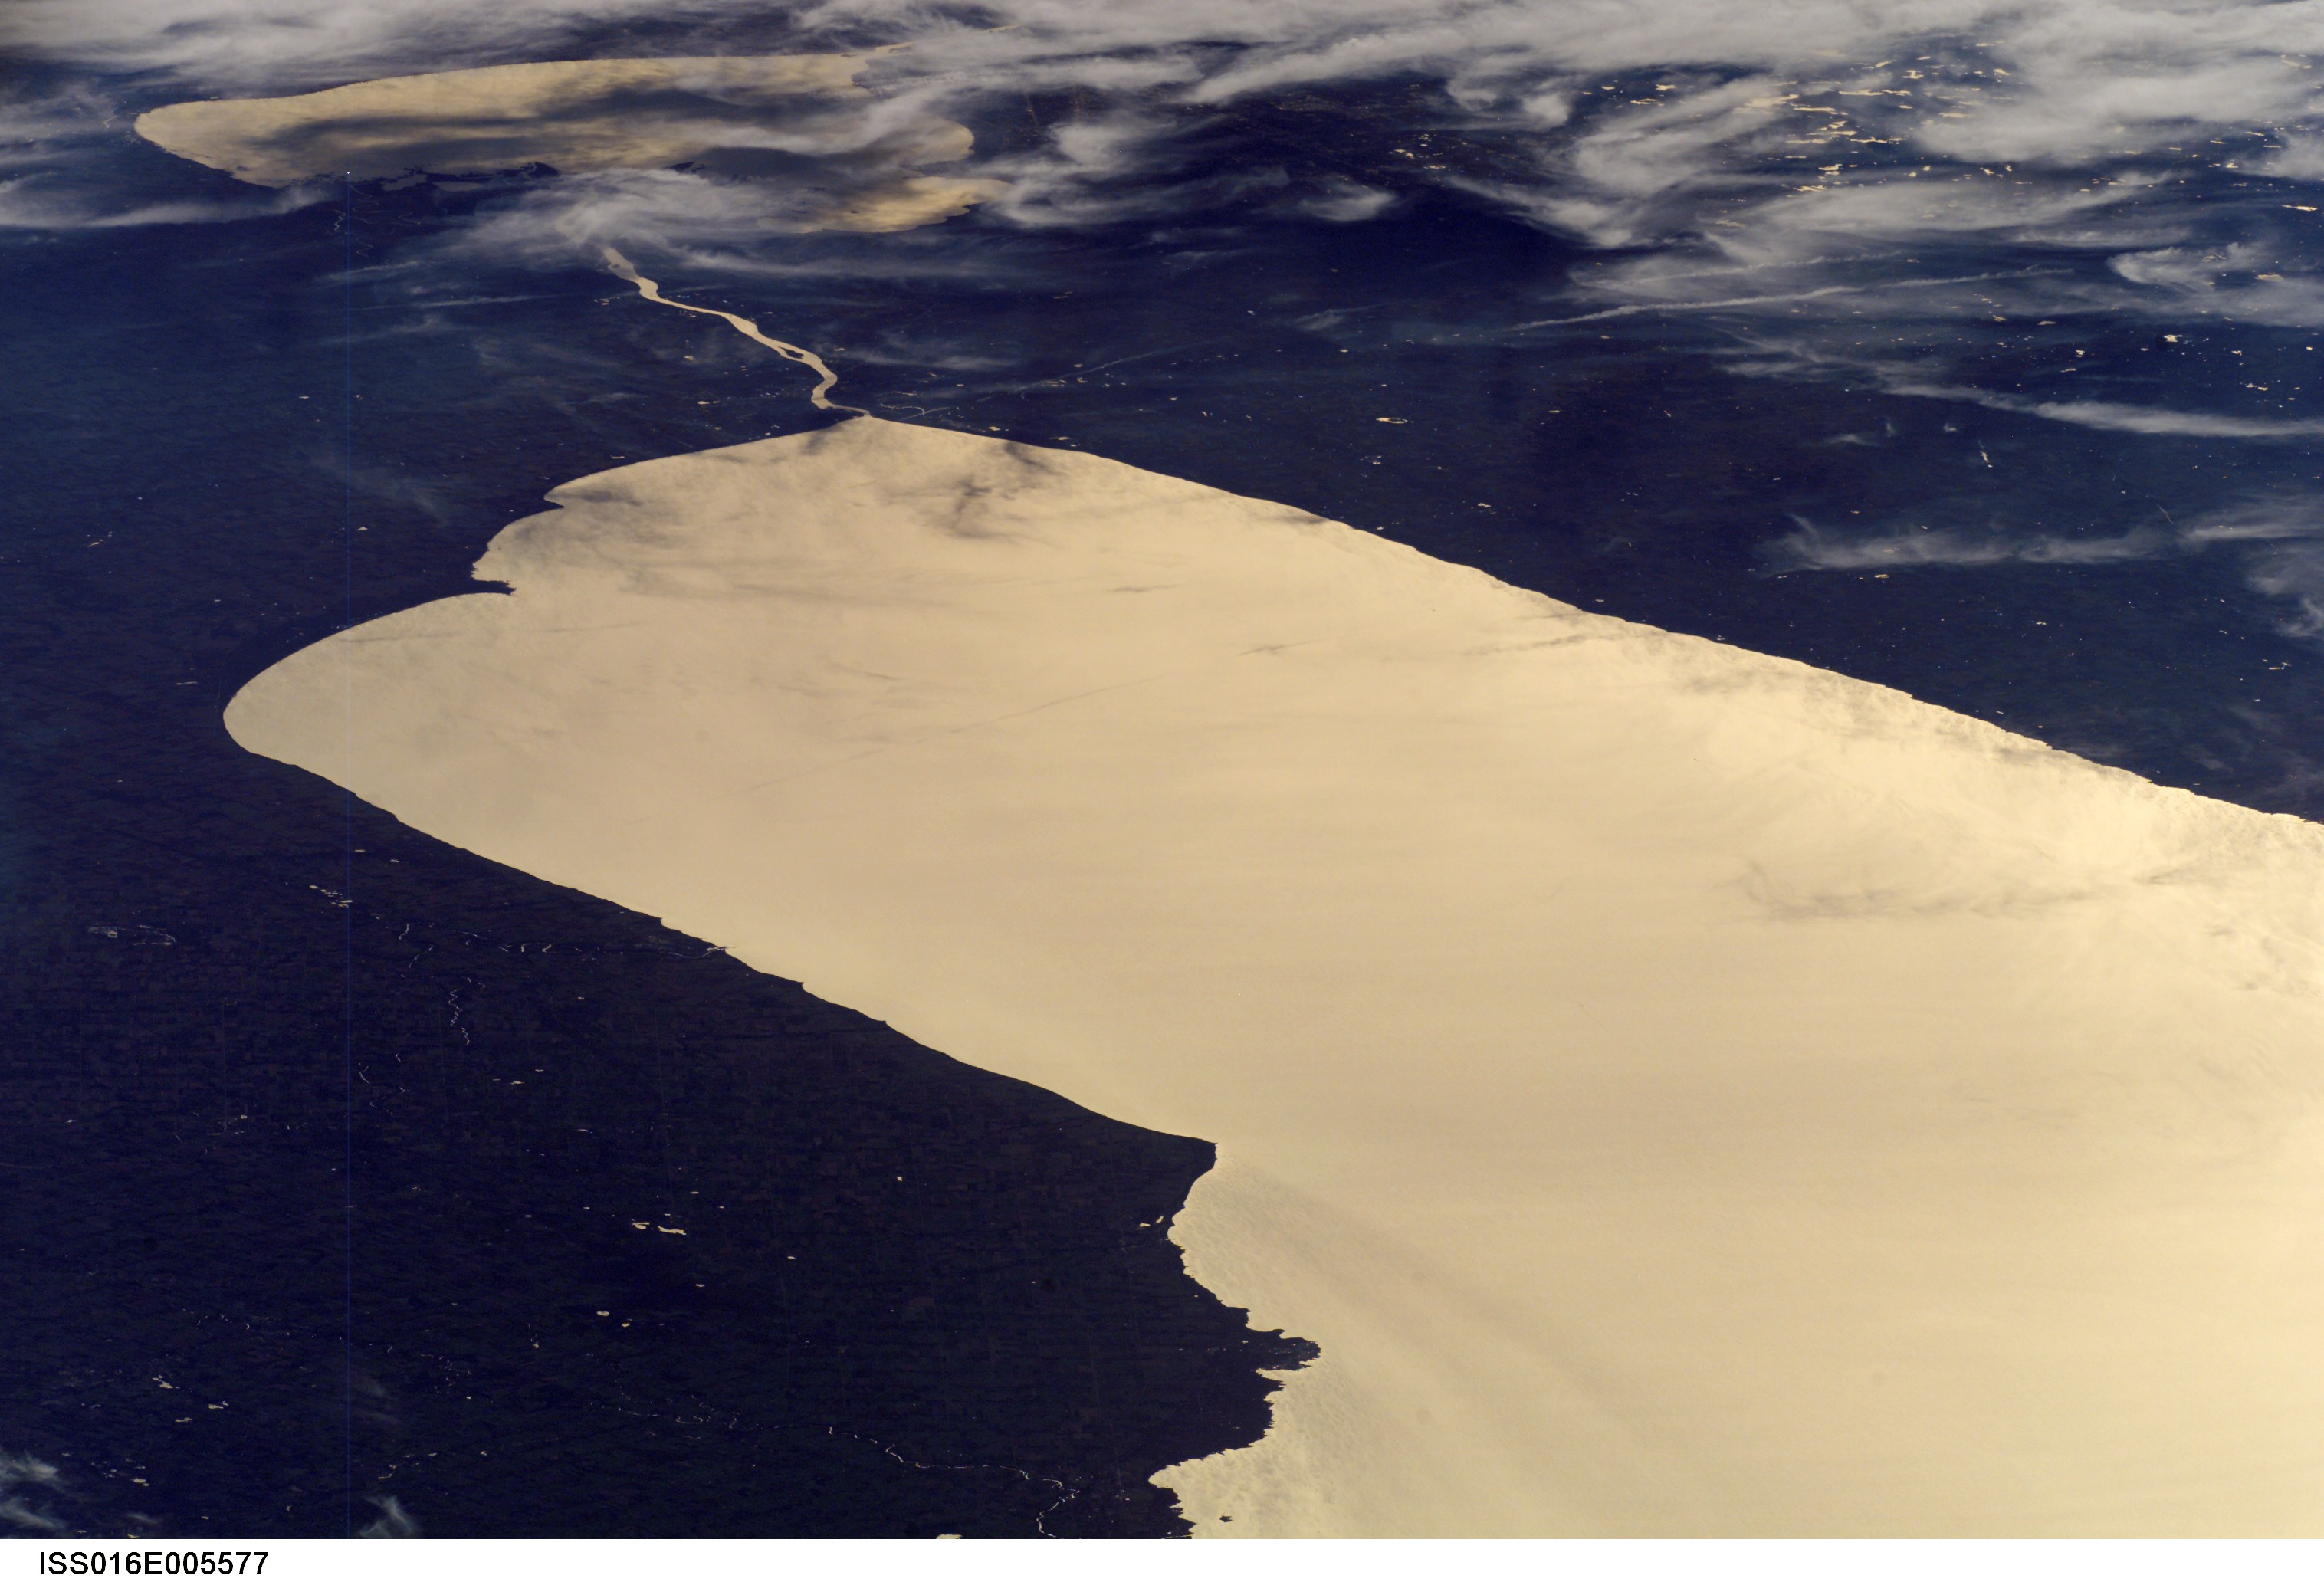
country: CANADA-O
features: SOUTHERN LAKE HURON, GLINT
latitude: 44.0
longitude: -82.0
